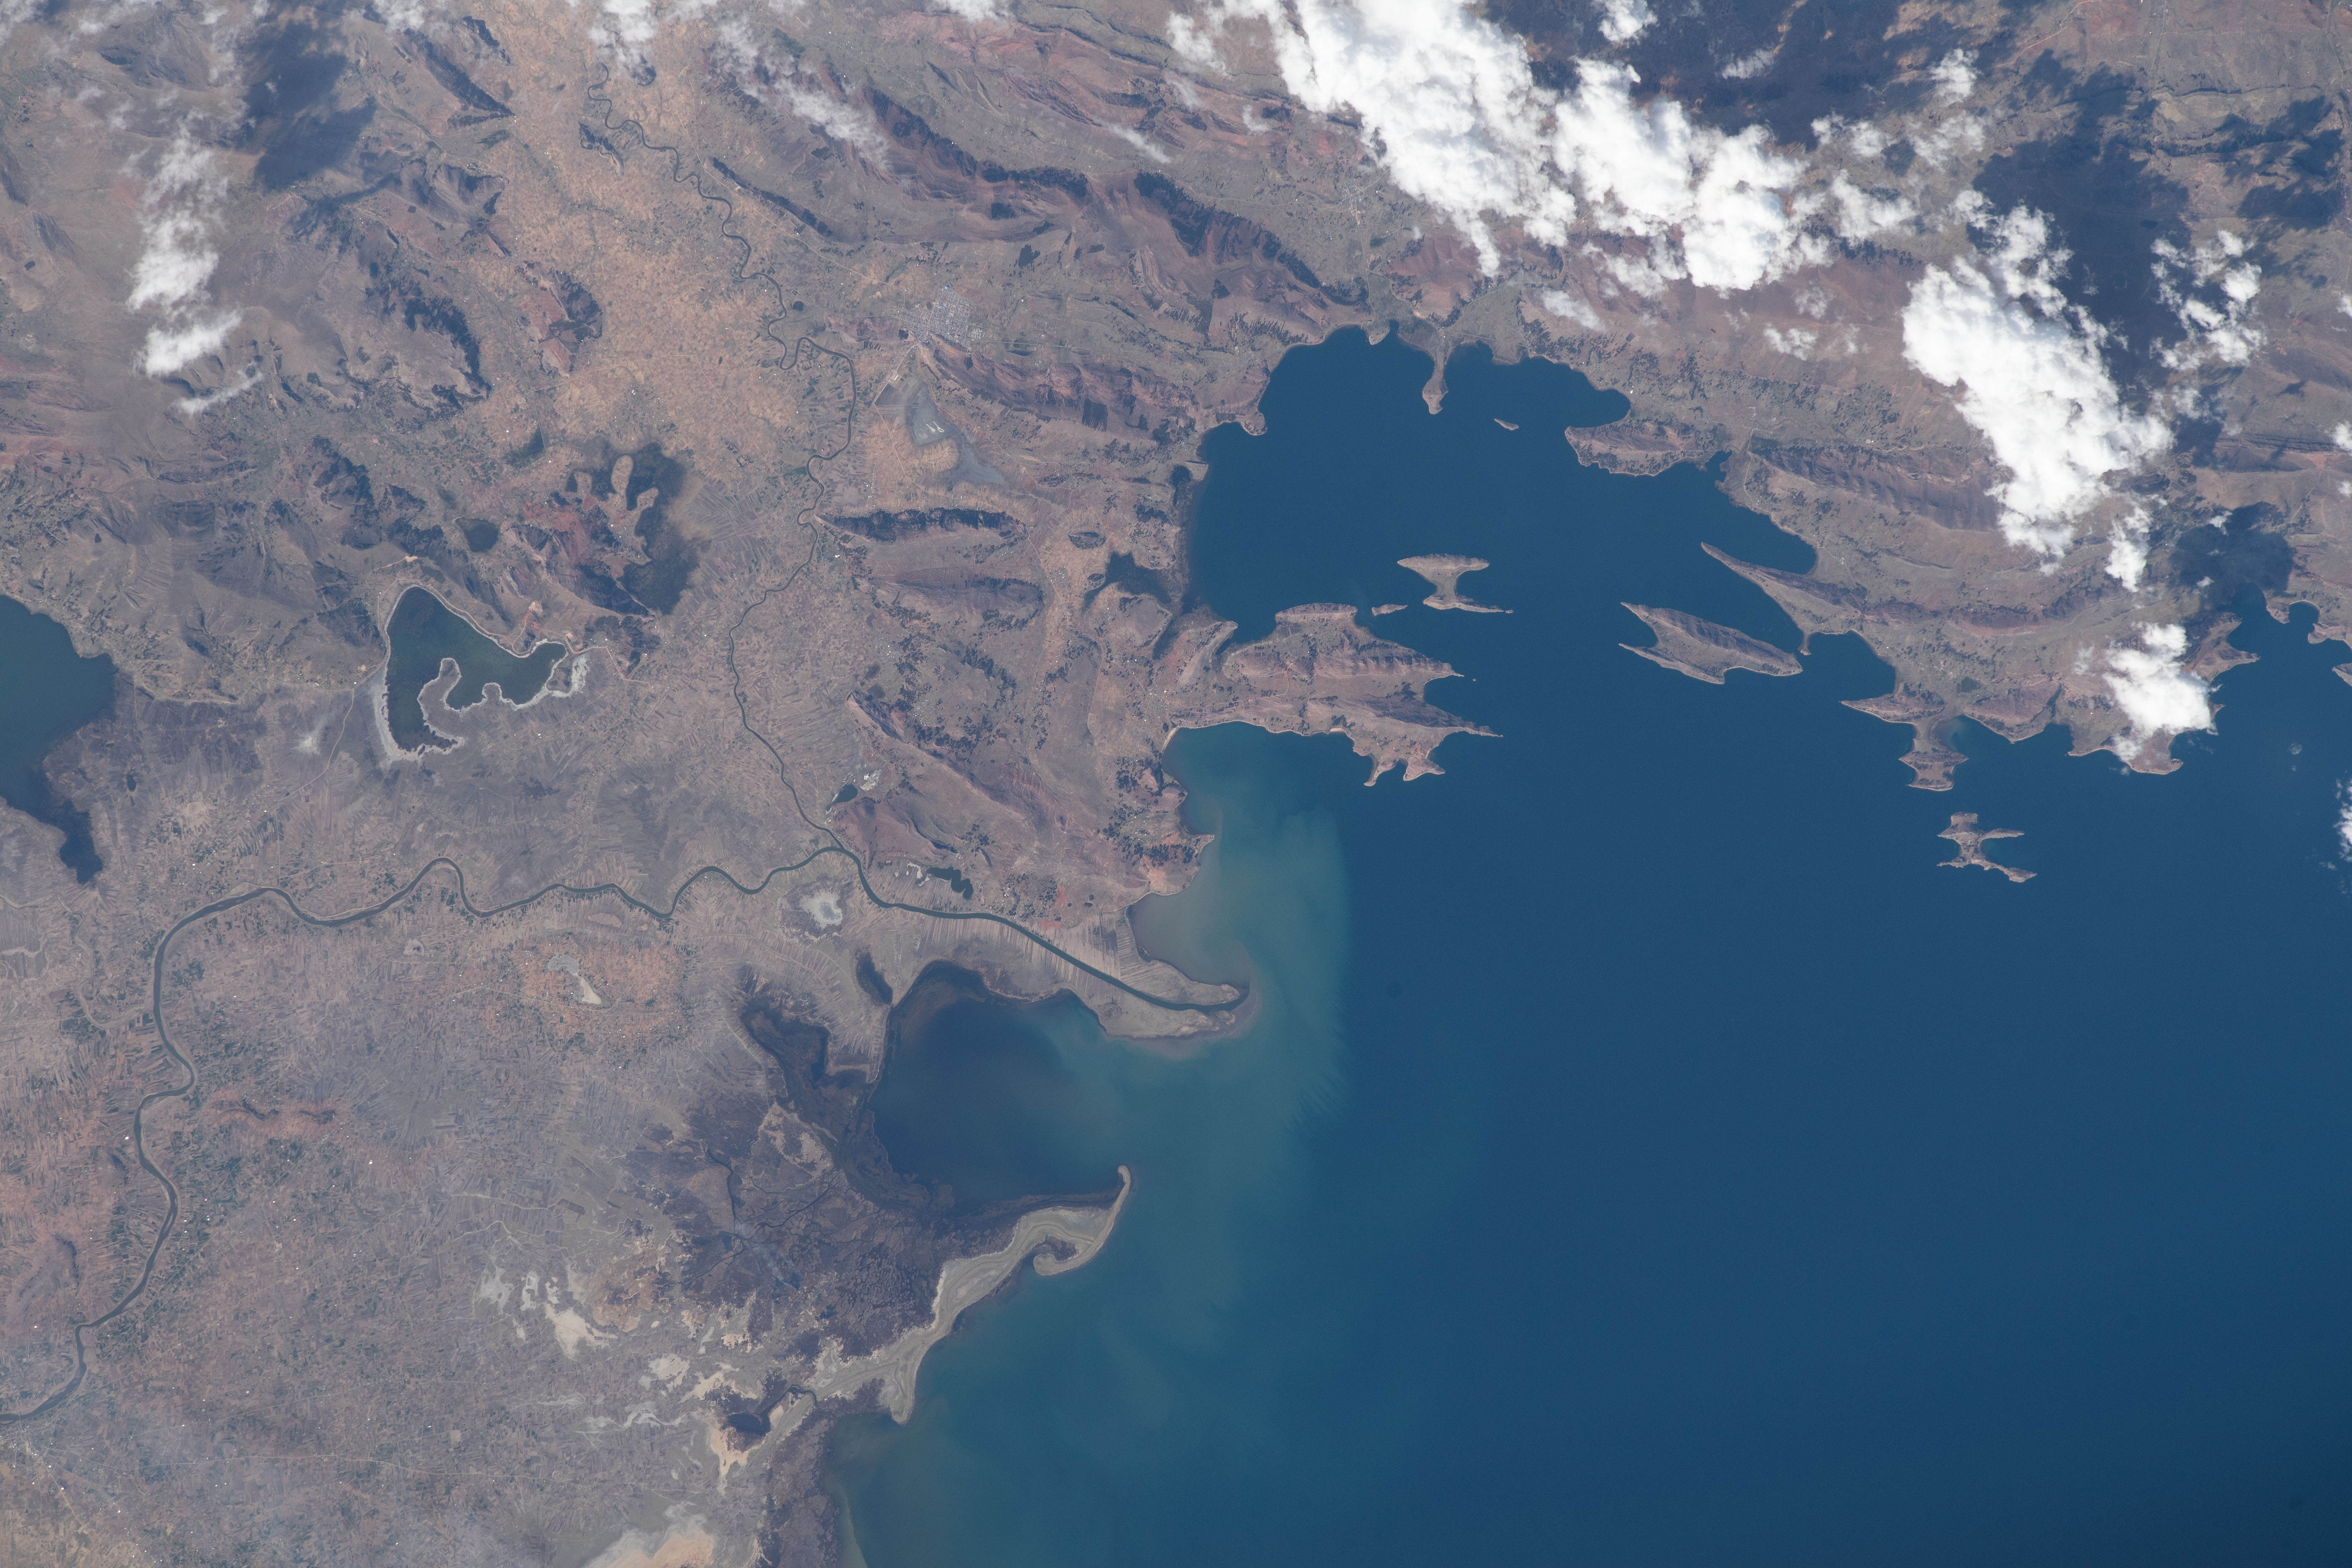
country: PERU
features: LAKE TITICACA
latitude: -15.3
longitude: -69.8
